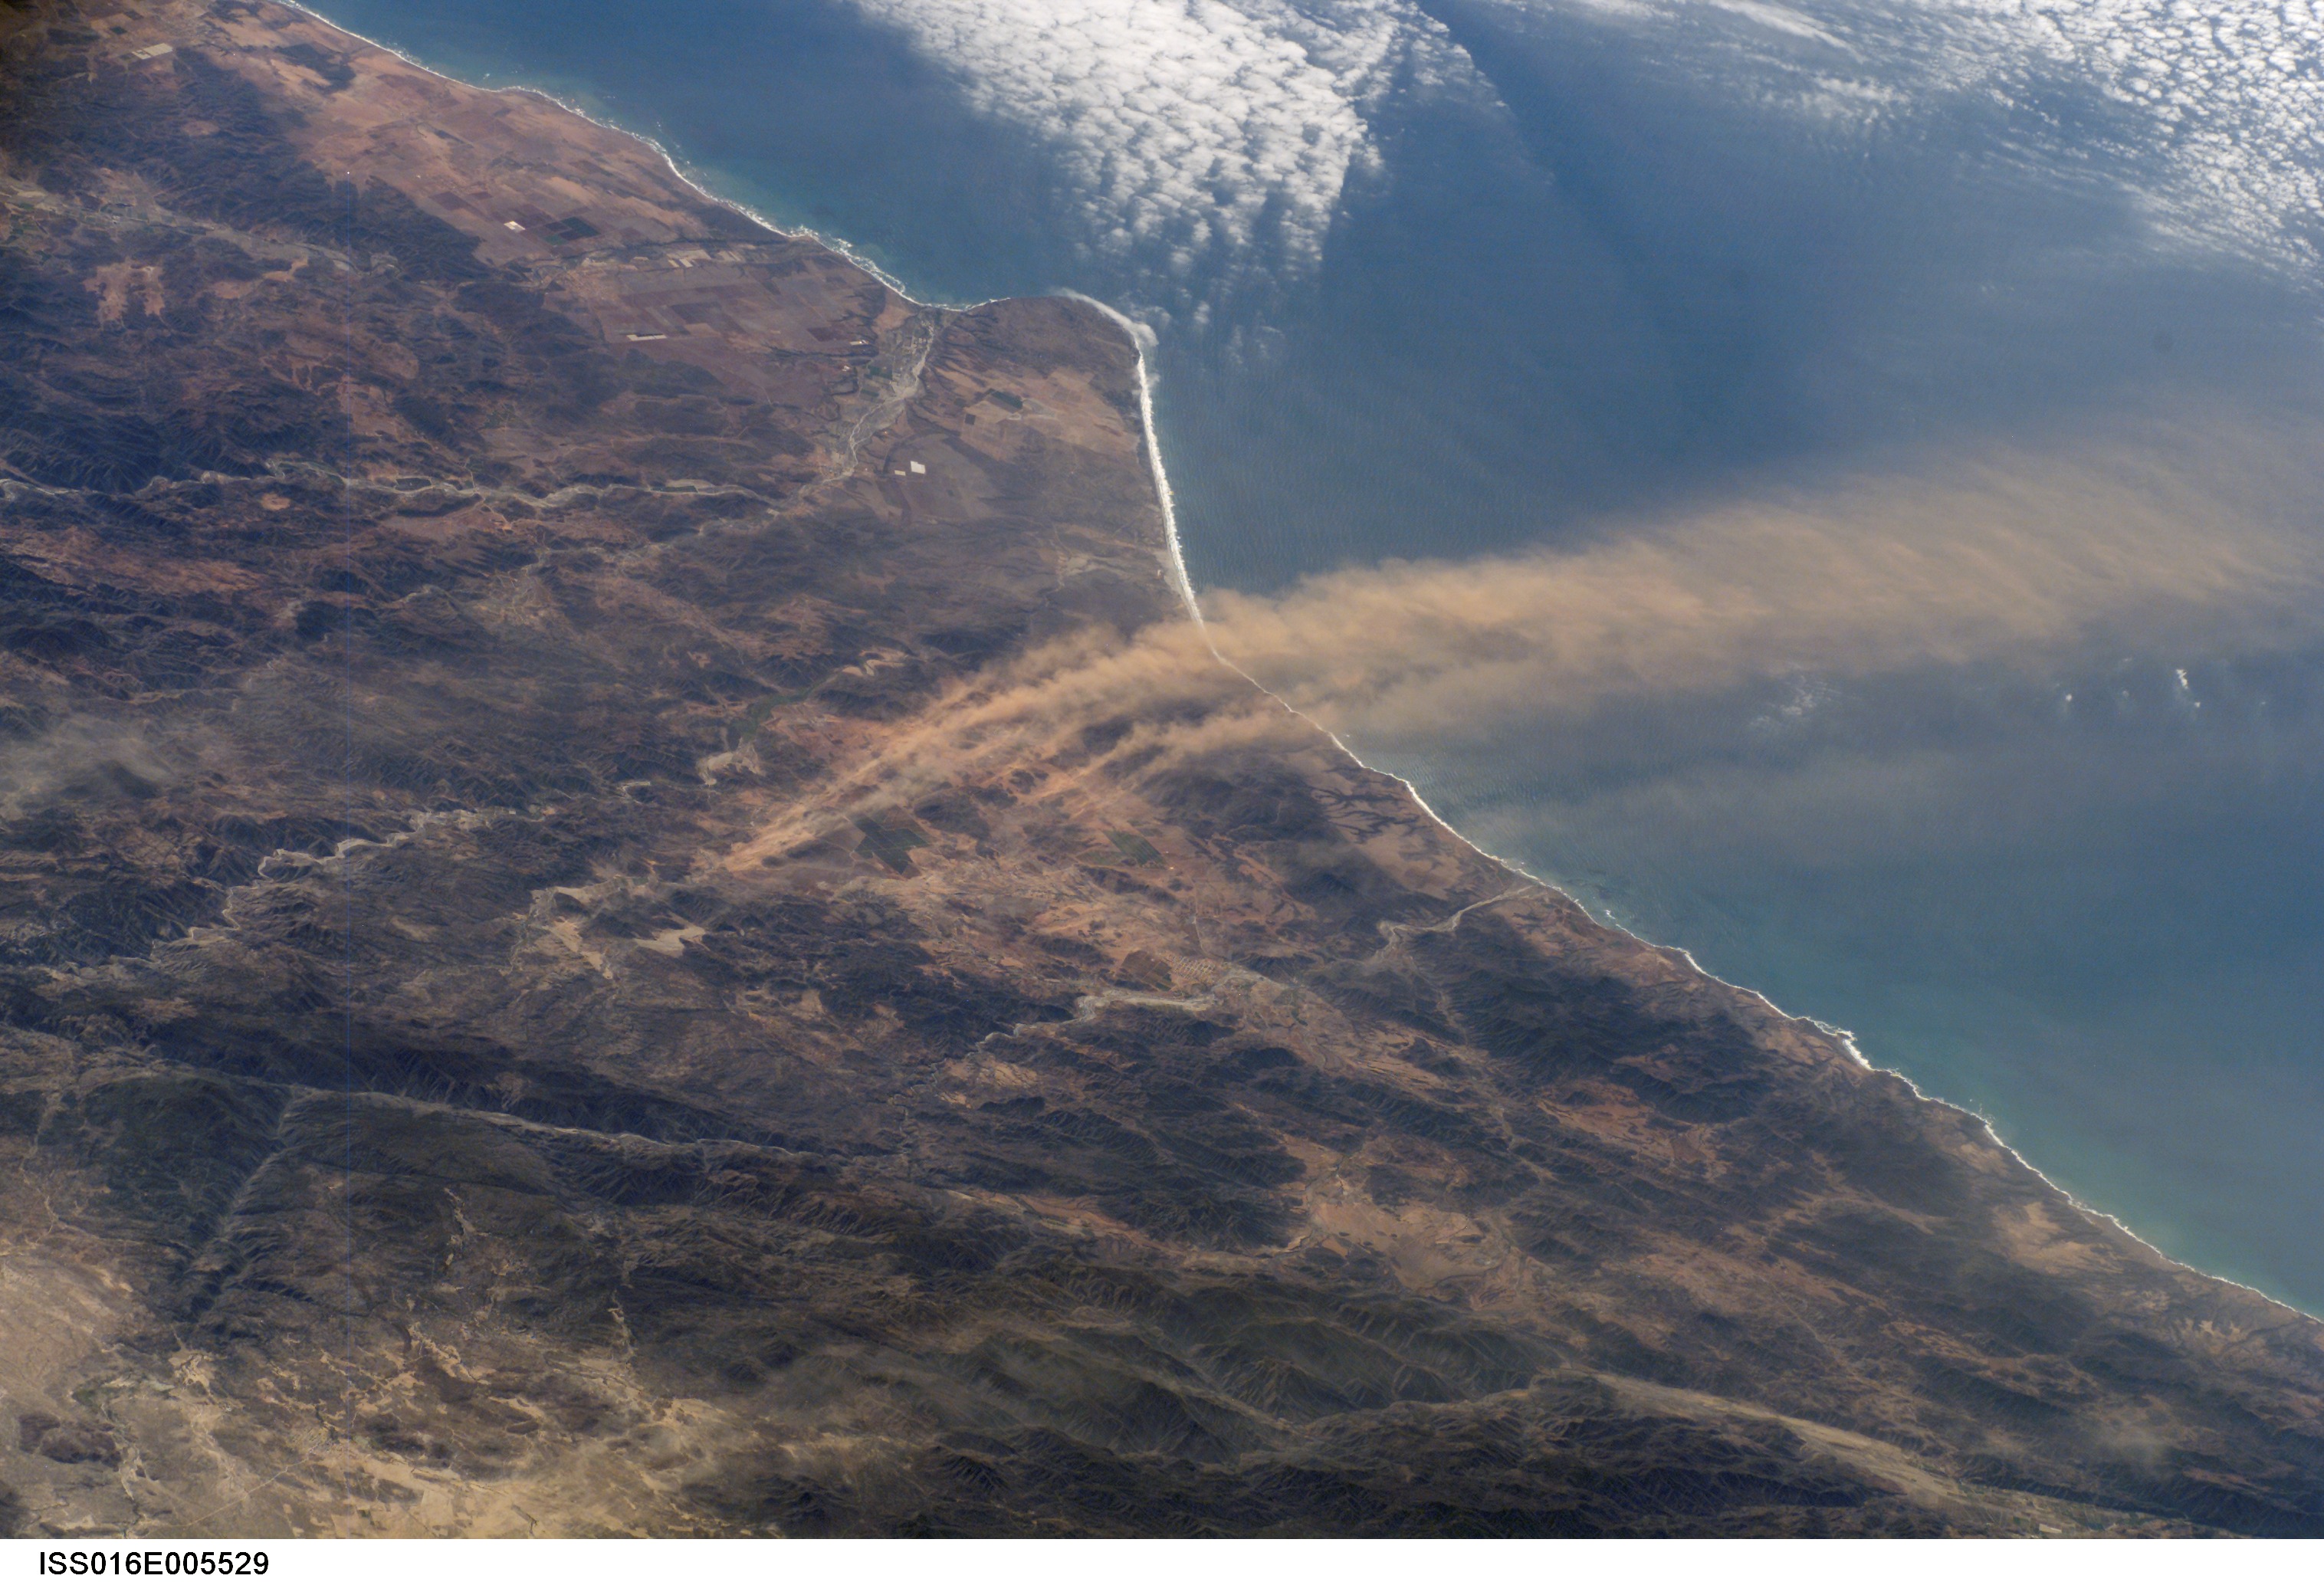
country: MEXICO
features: DUST PLUMES N. OF CAPE COLNETT
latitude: 31.0
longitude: -116.0
